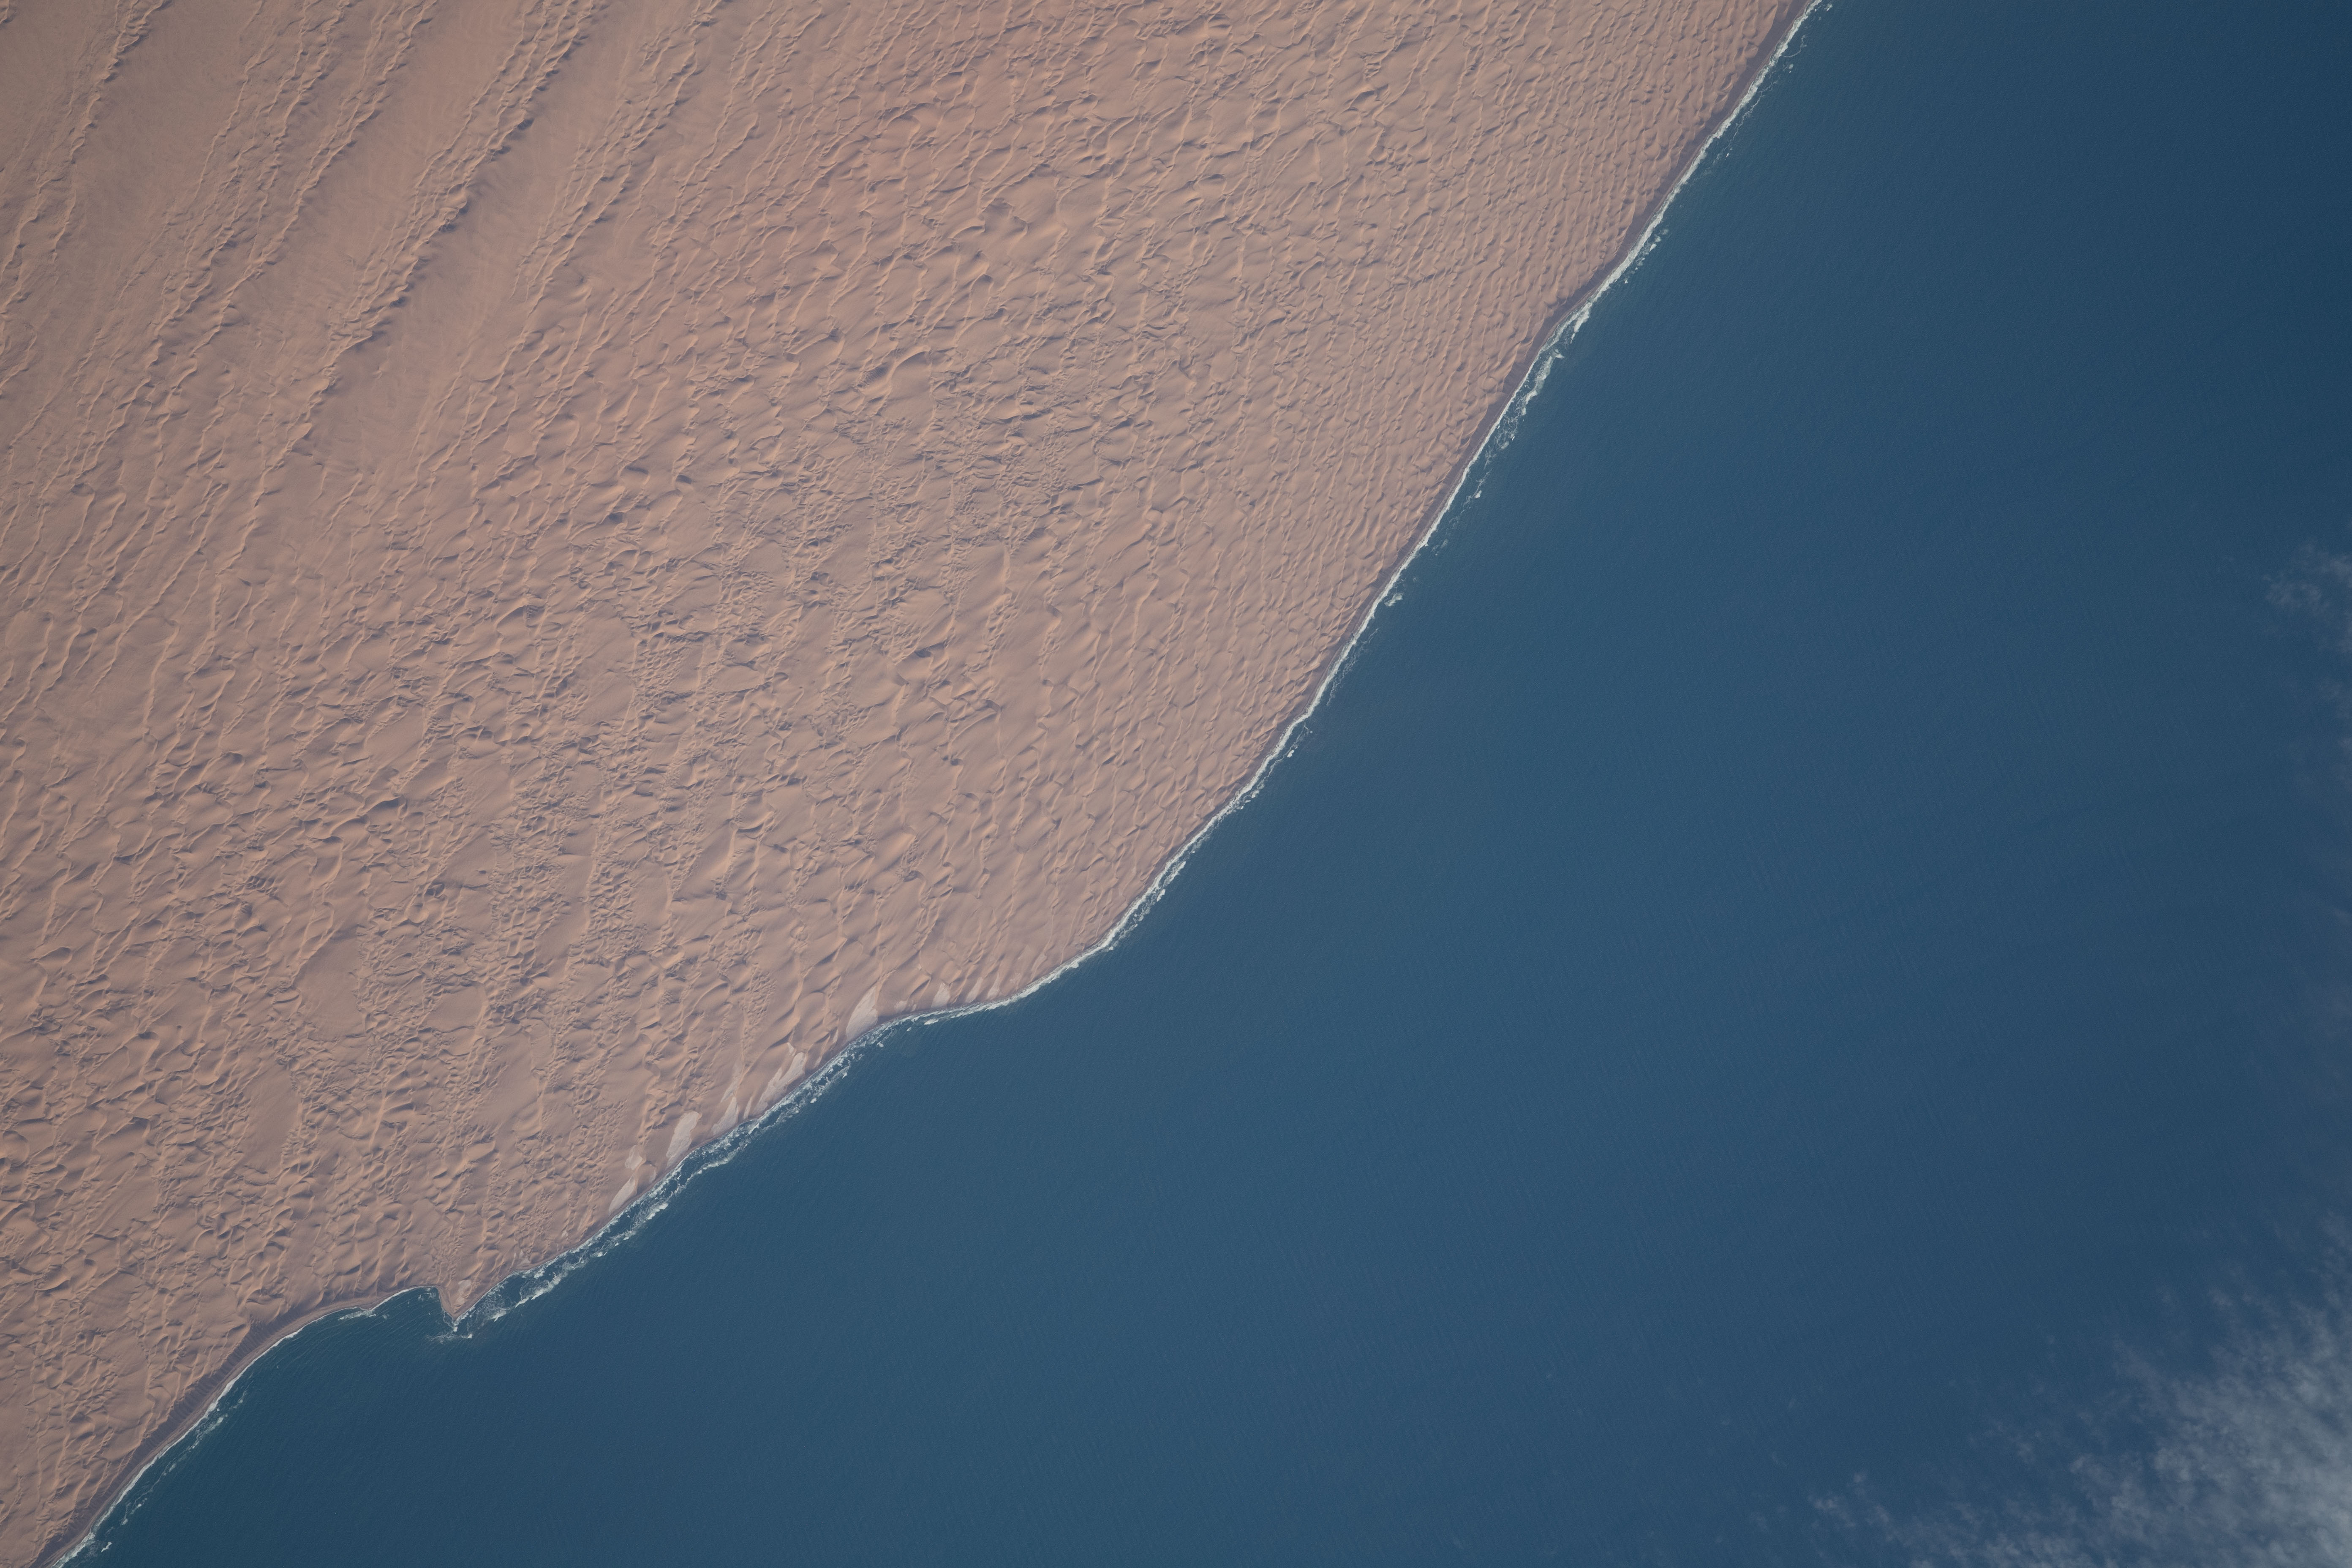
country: NAMIBIA
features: NAMIB DESERT
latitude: -24.9
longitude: 14.8
